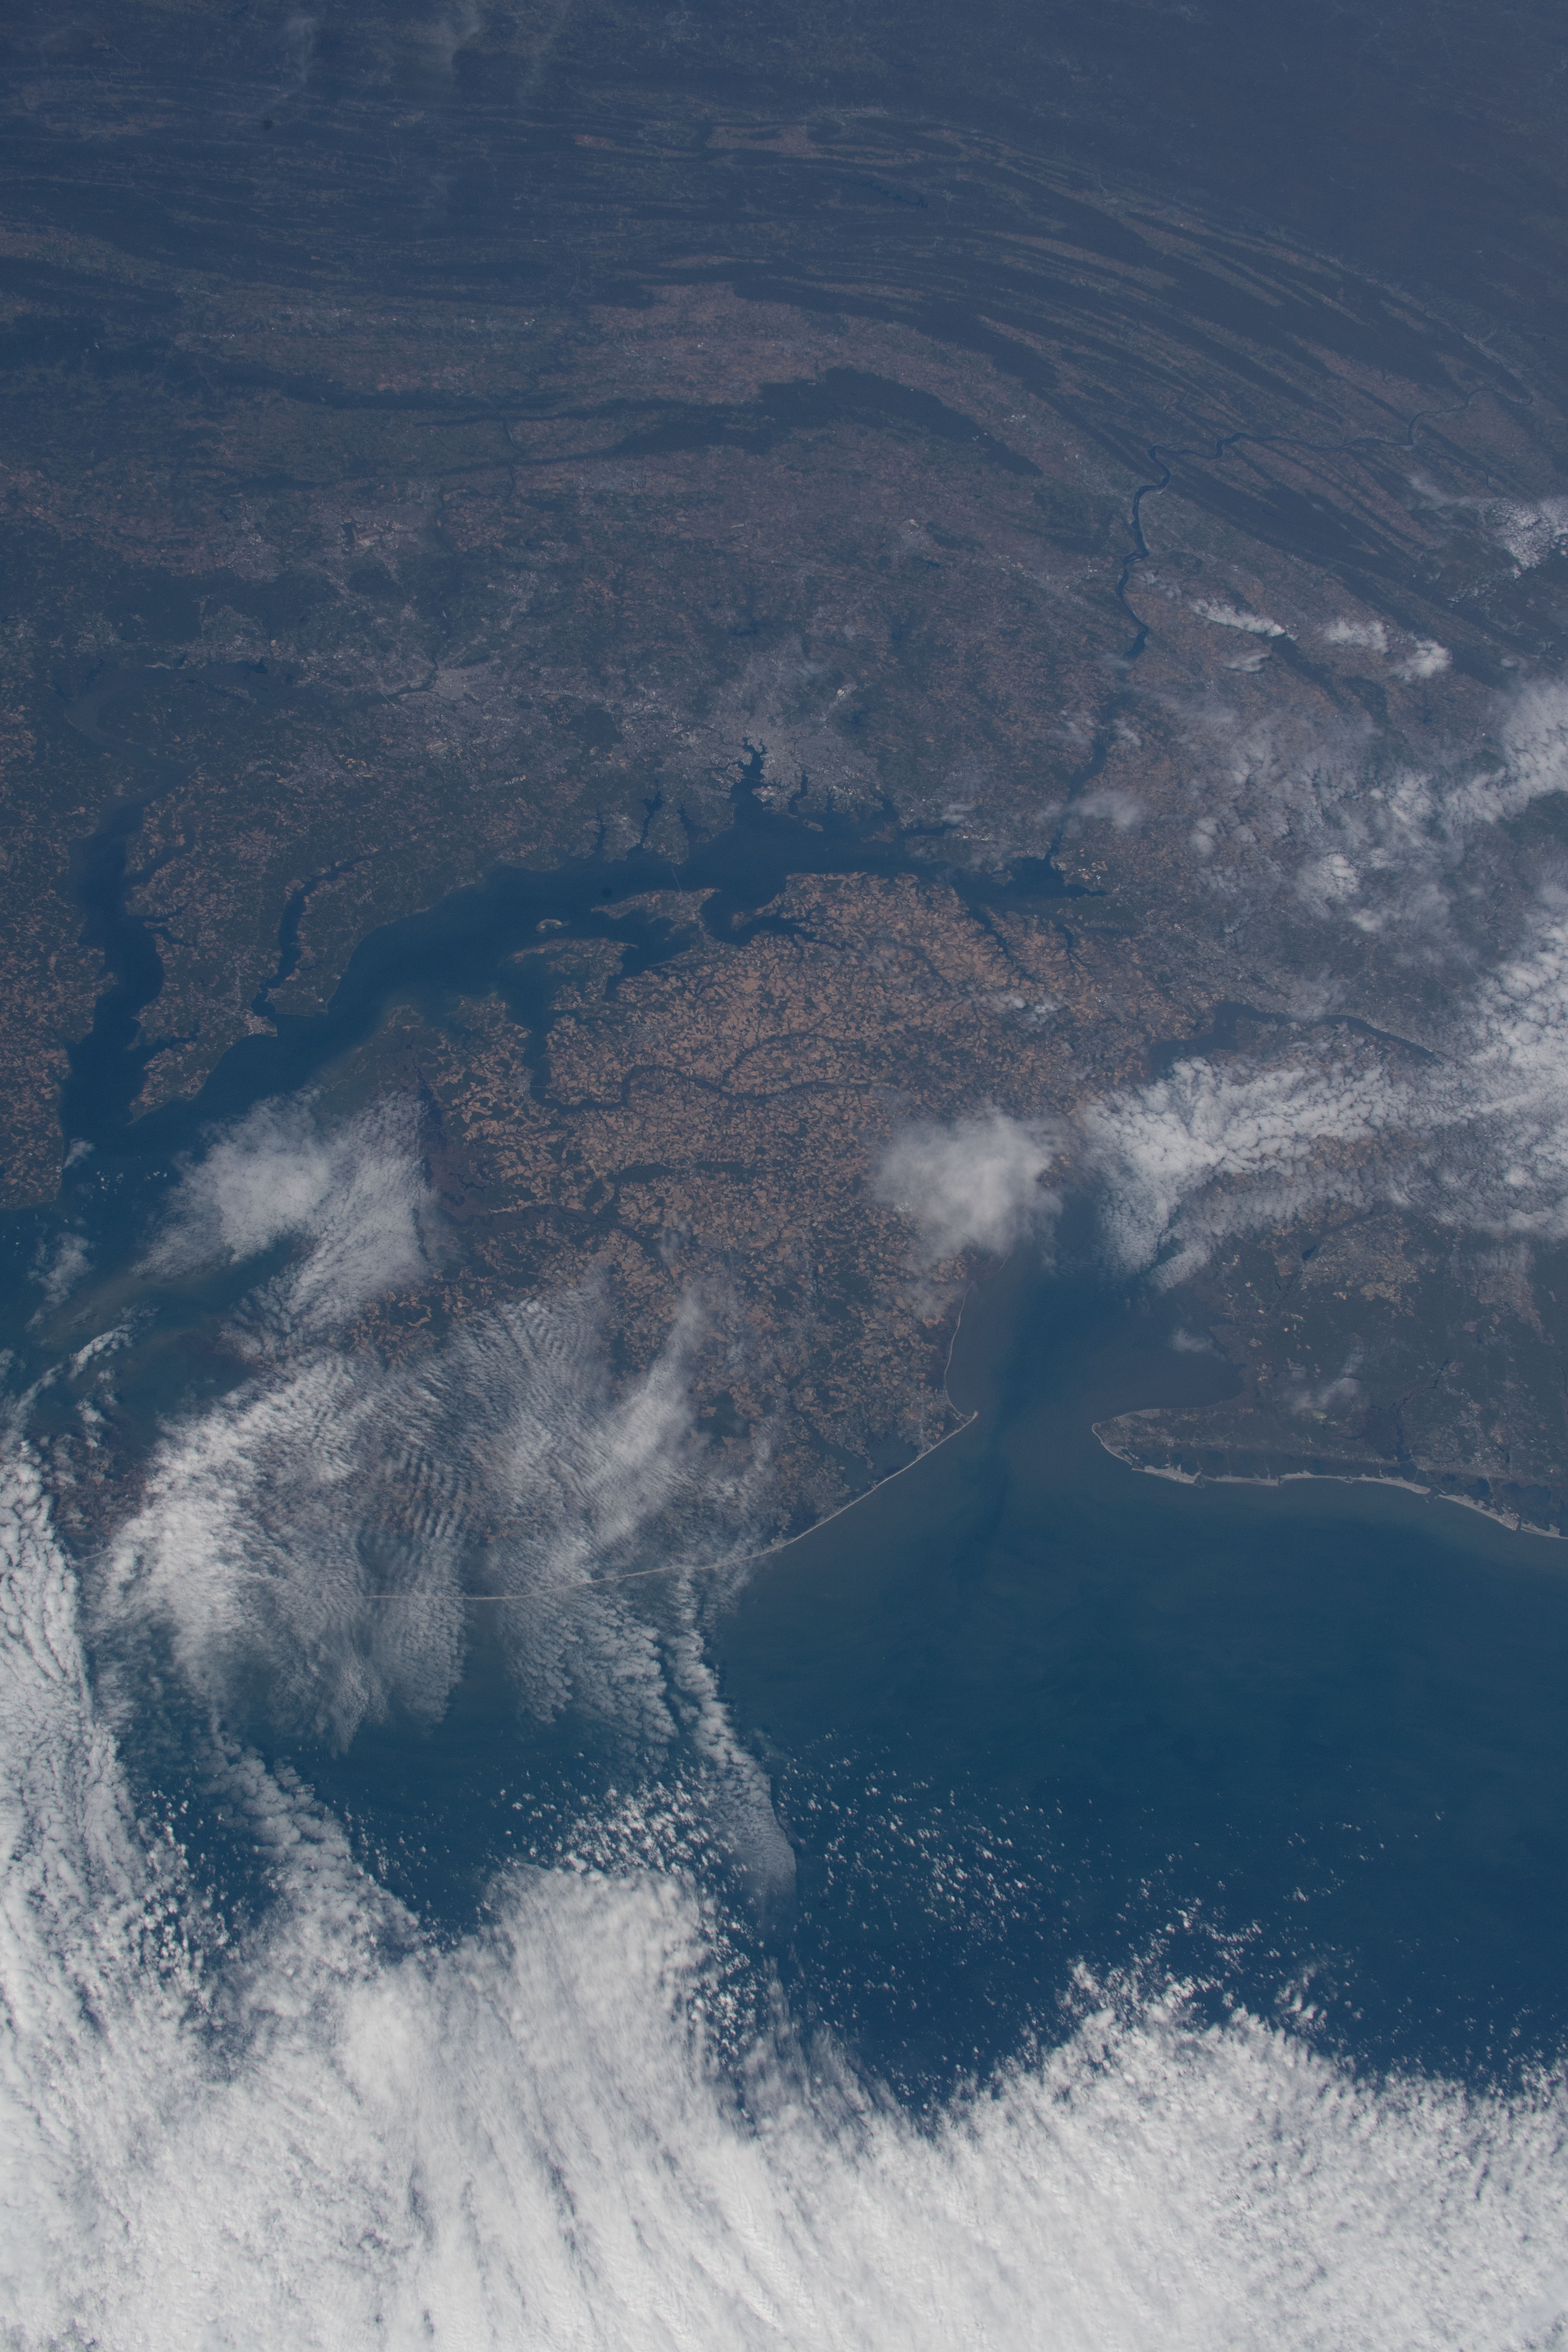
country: USA-DELAWARE
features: CHESAPEAKE BAY, DELAWARE BAY, ATLANTIC OCEAN
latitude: 39.0
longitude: -75.5
